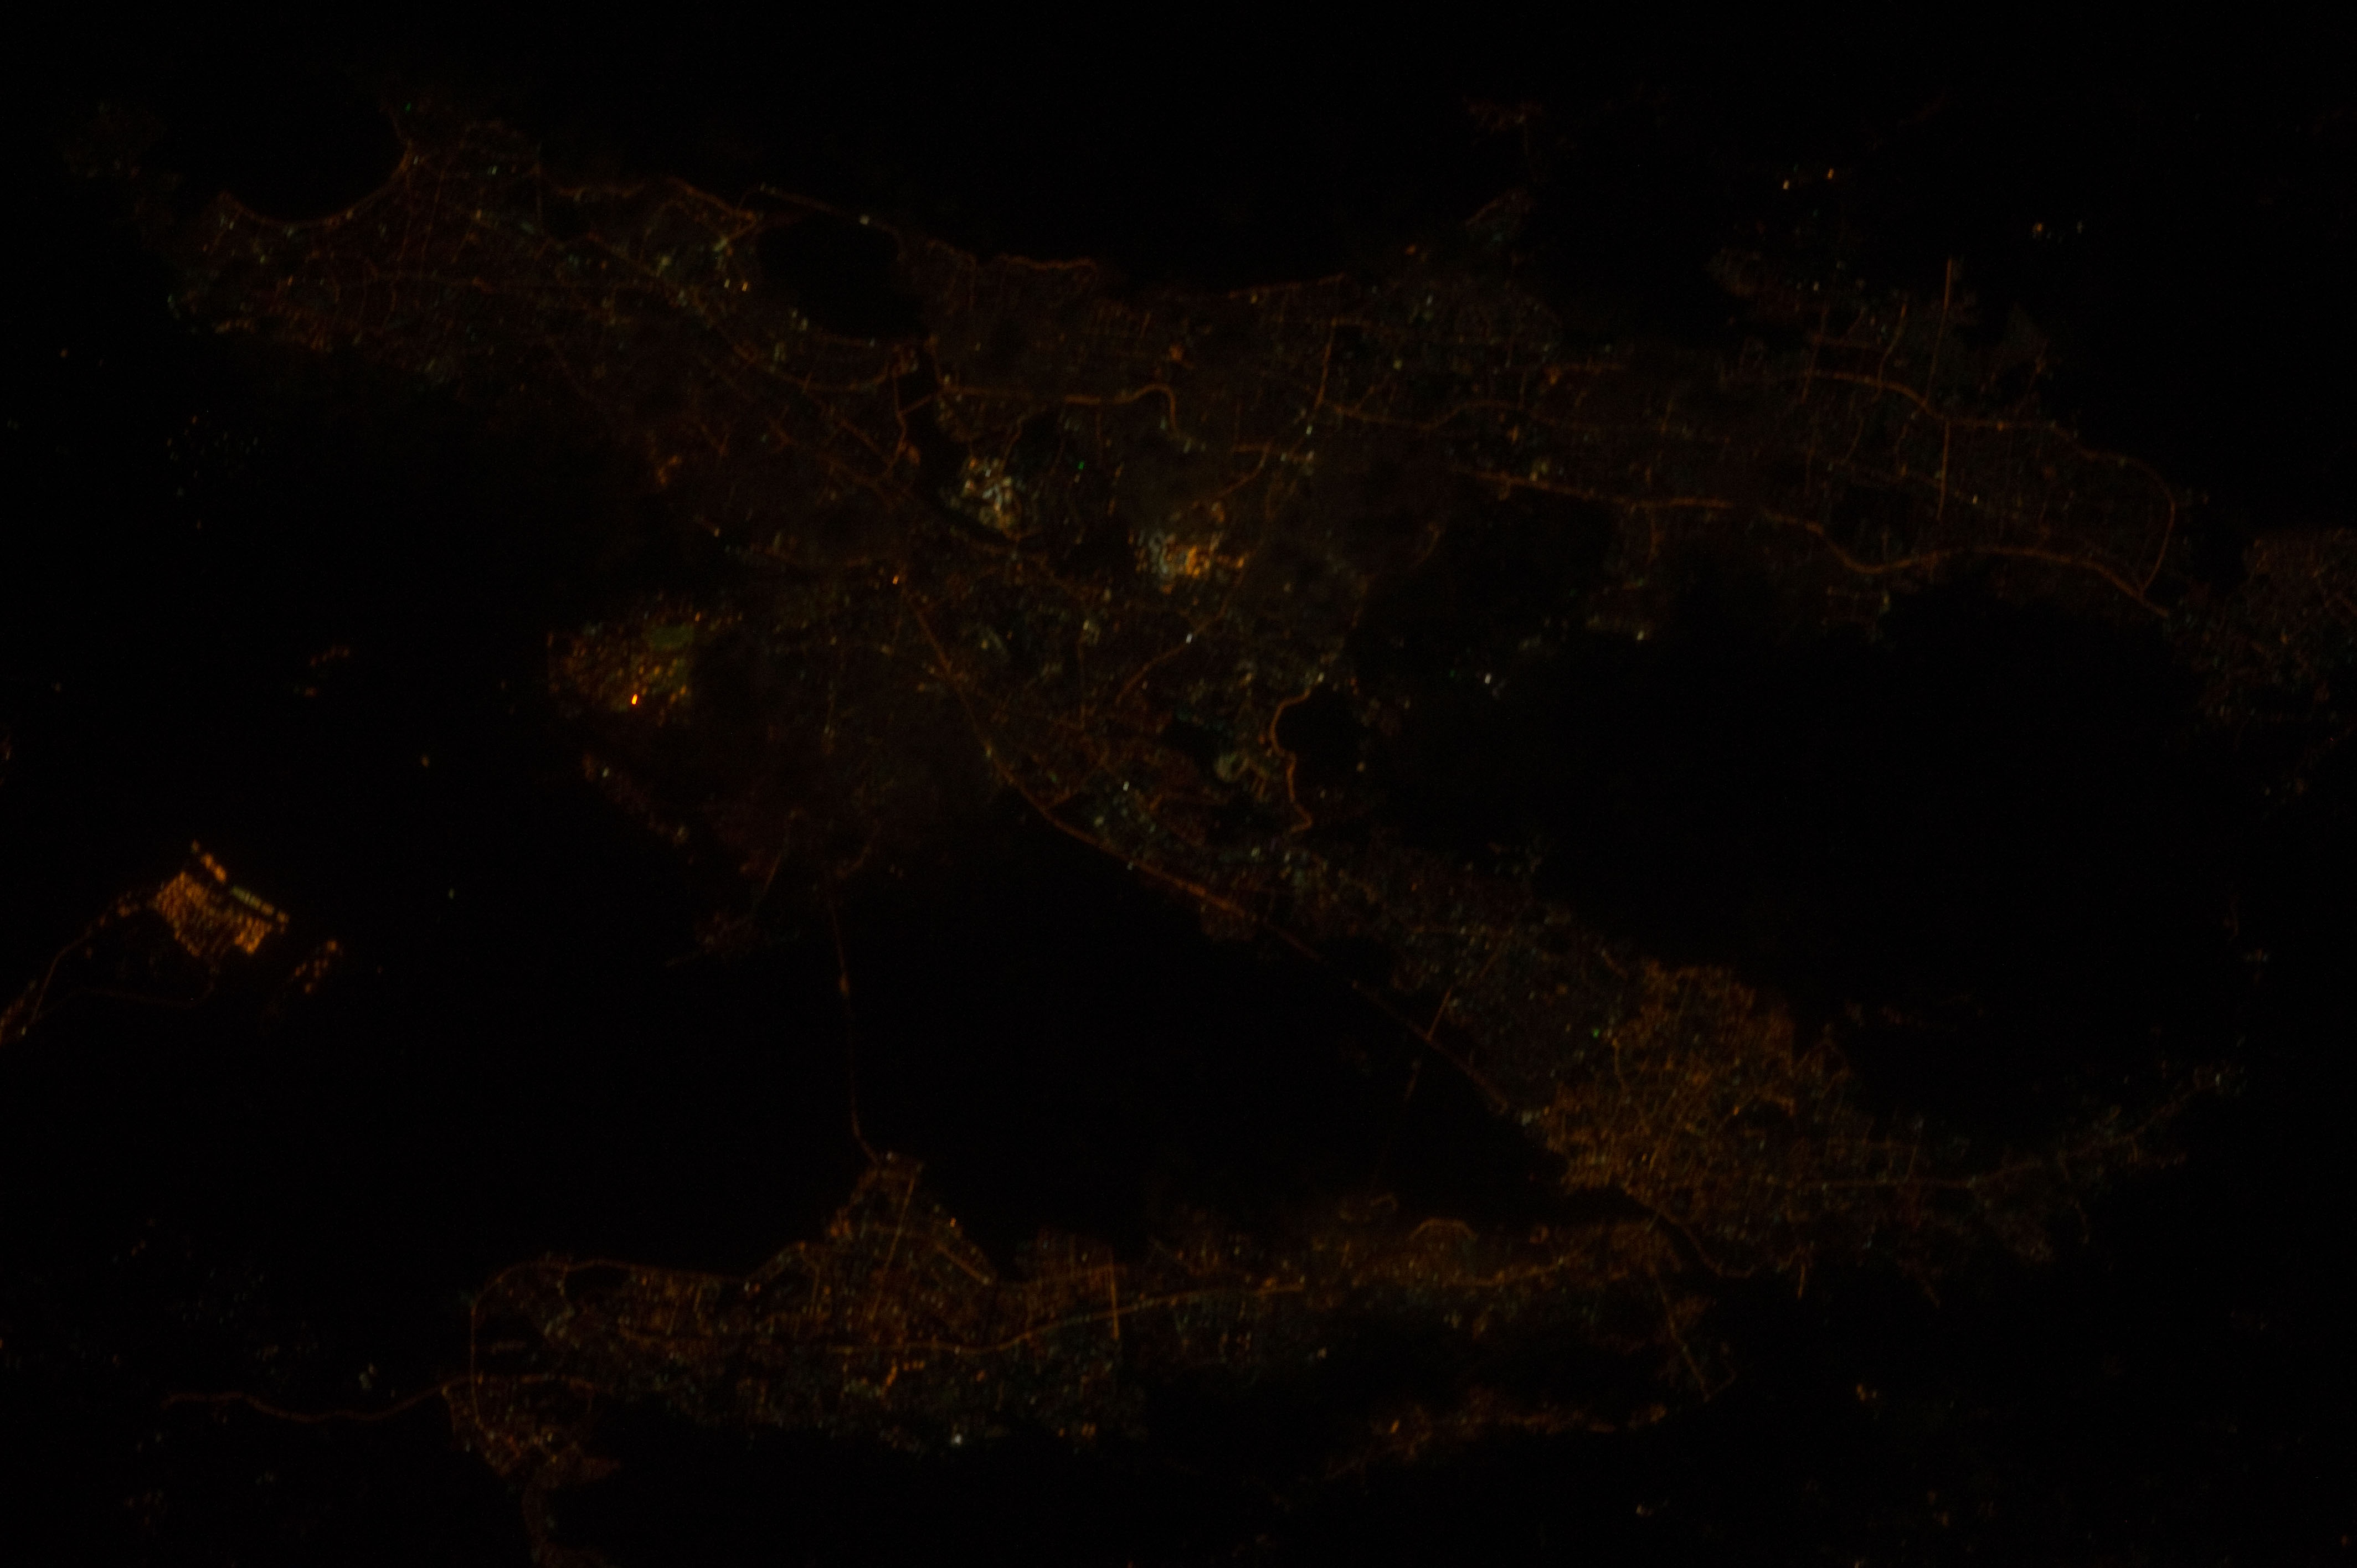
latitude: 19.8
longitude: 73.7
